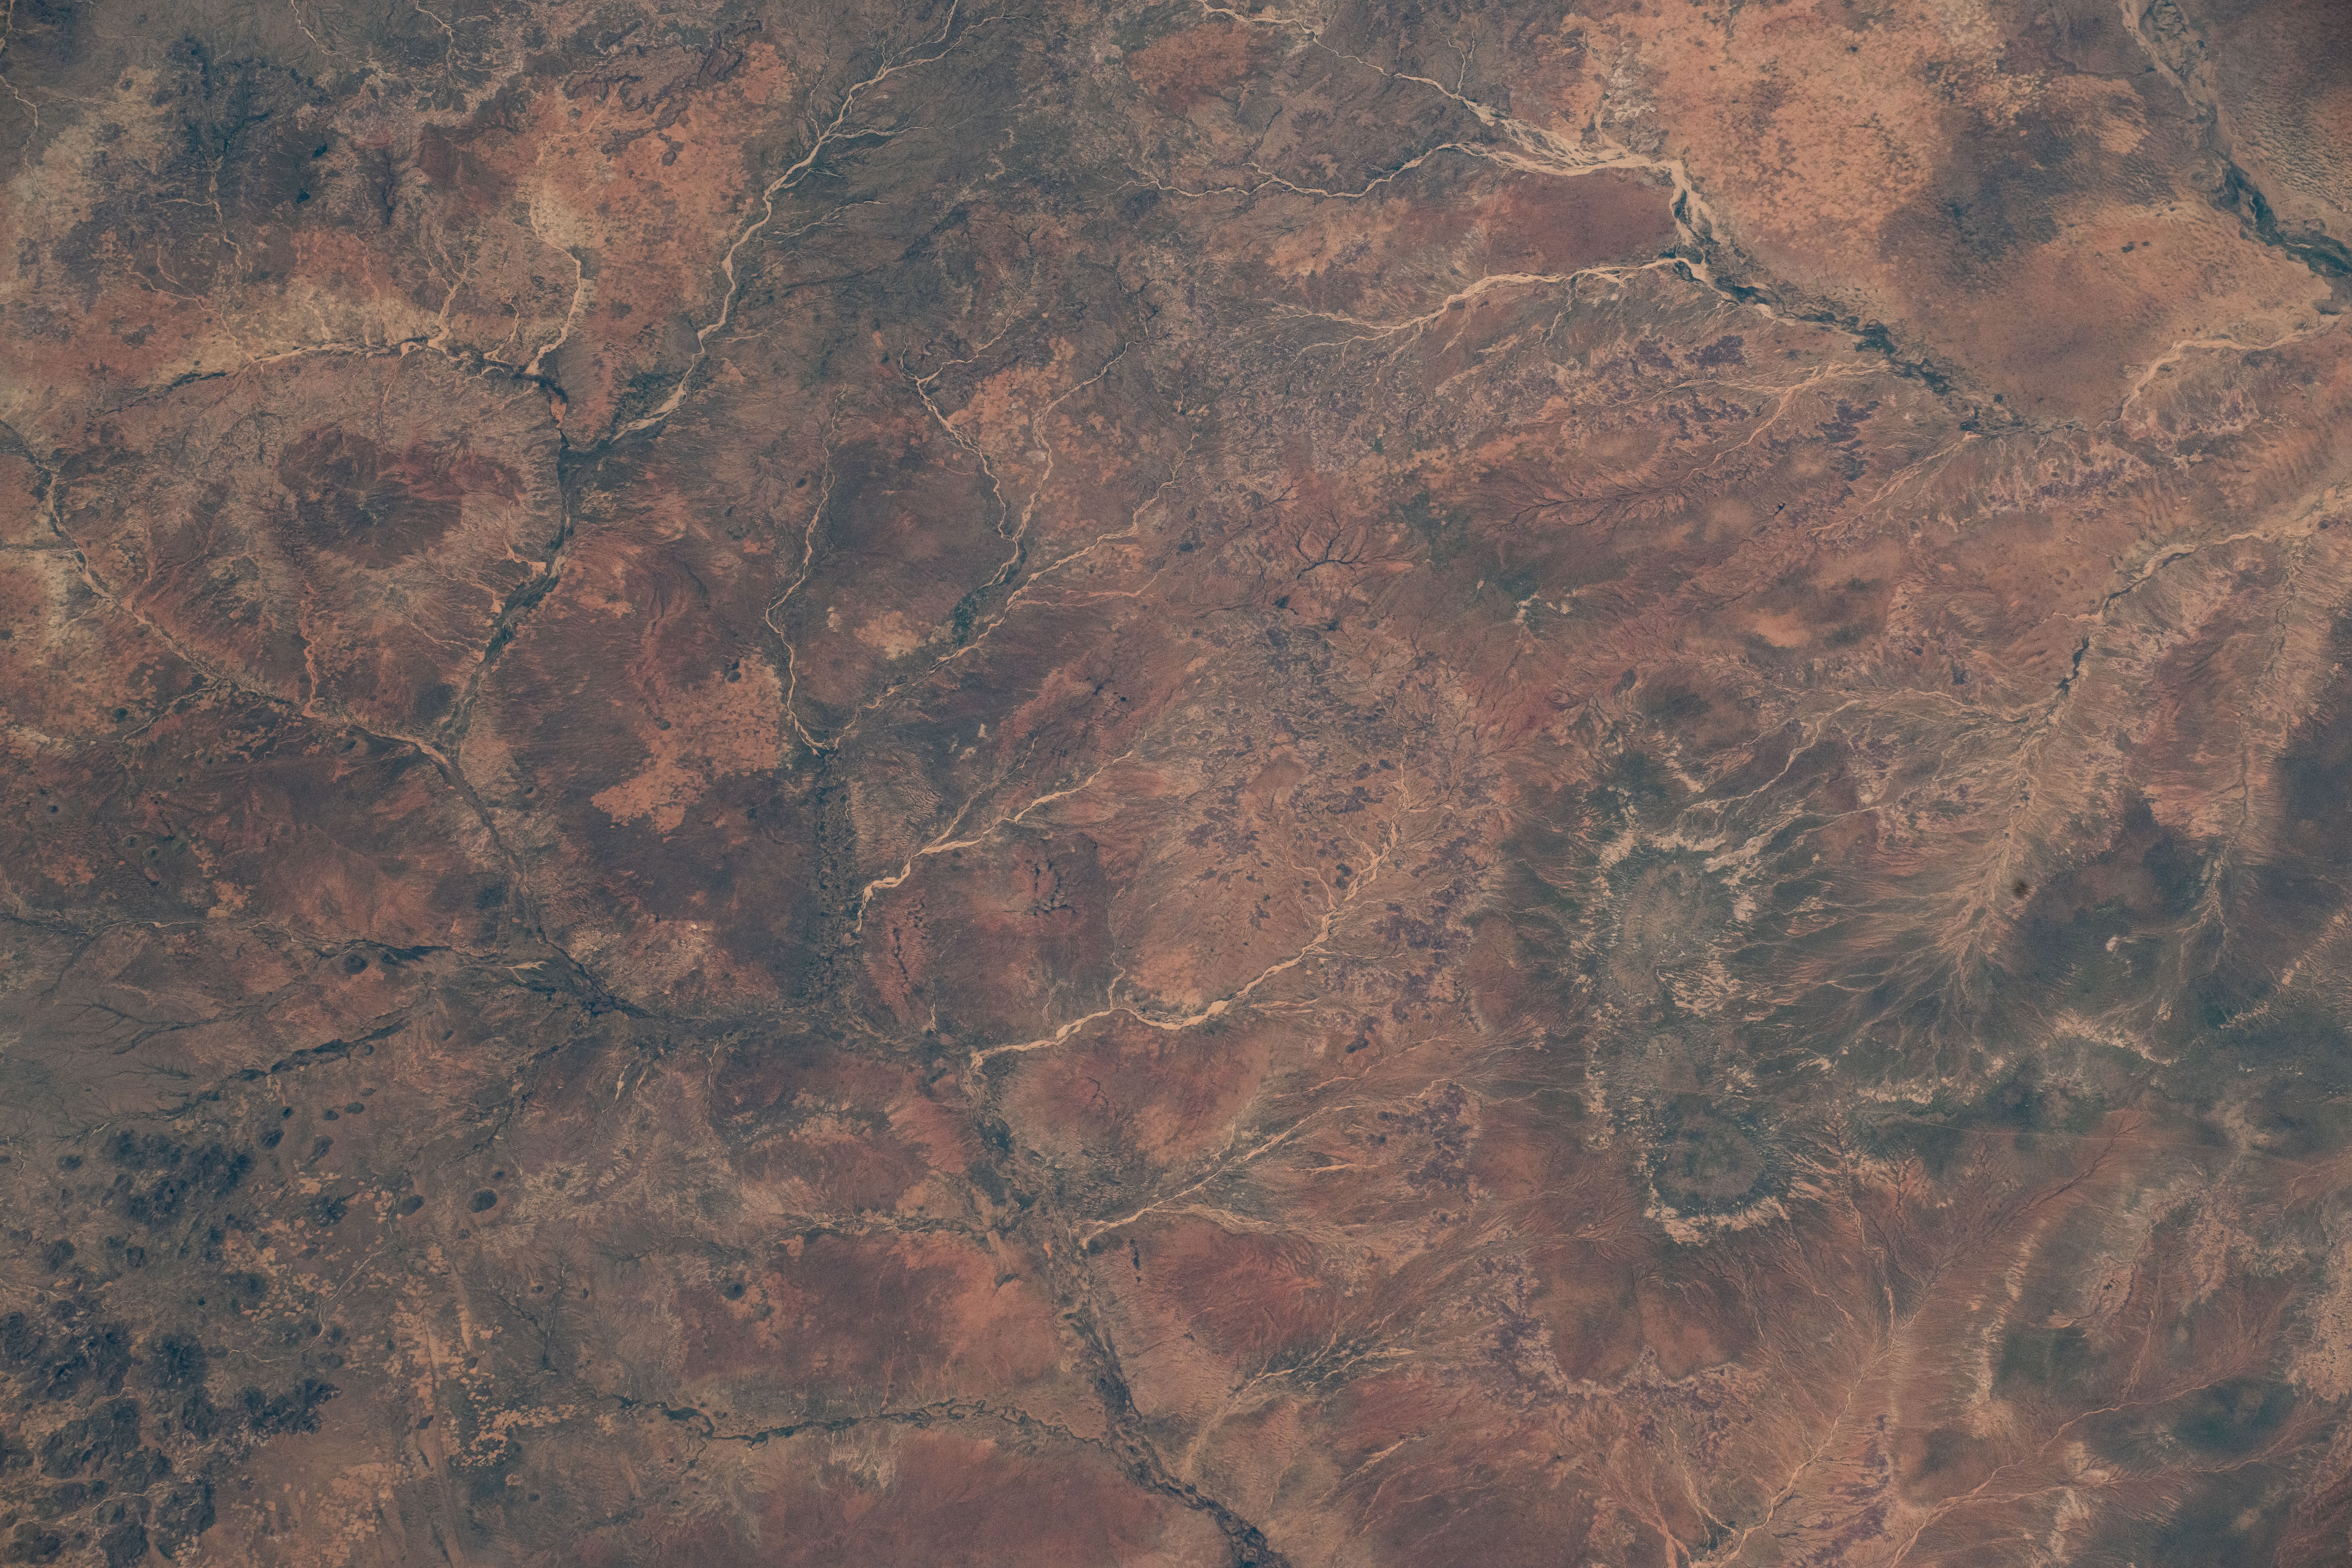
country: SUDAN
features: AMAR JADID, BAABAI, MASIMBO, HAGALA
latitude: 14.7
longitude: 25.2
